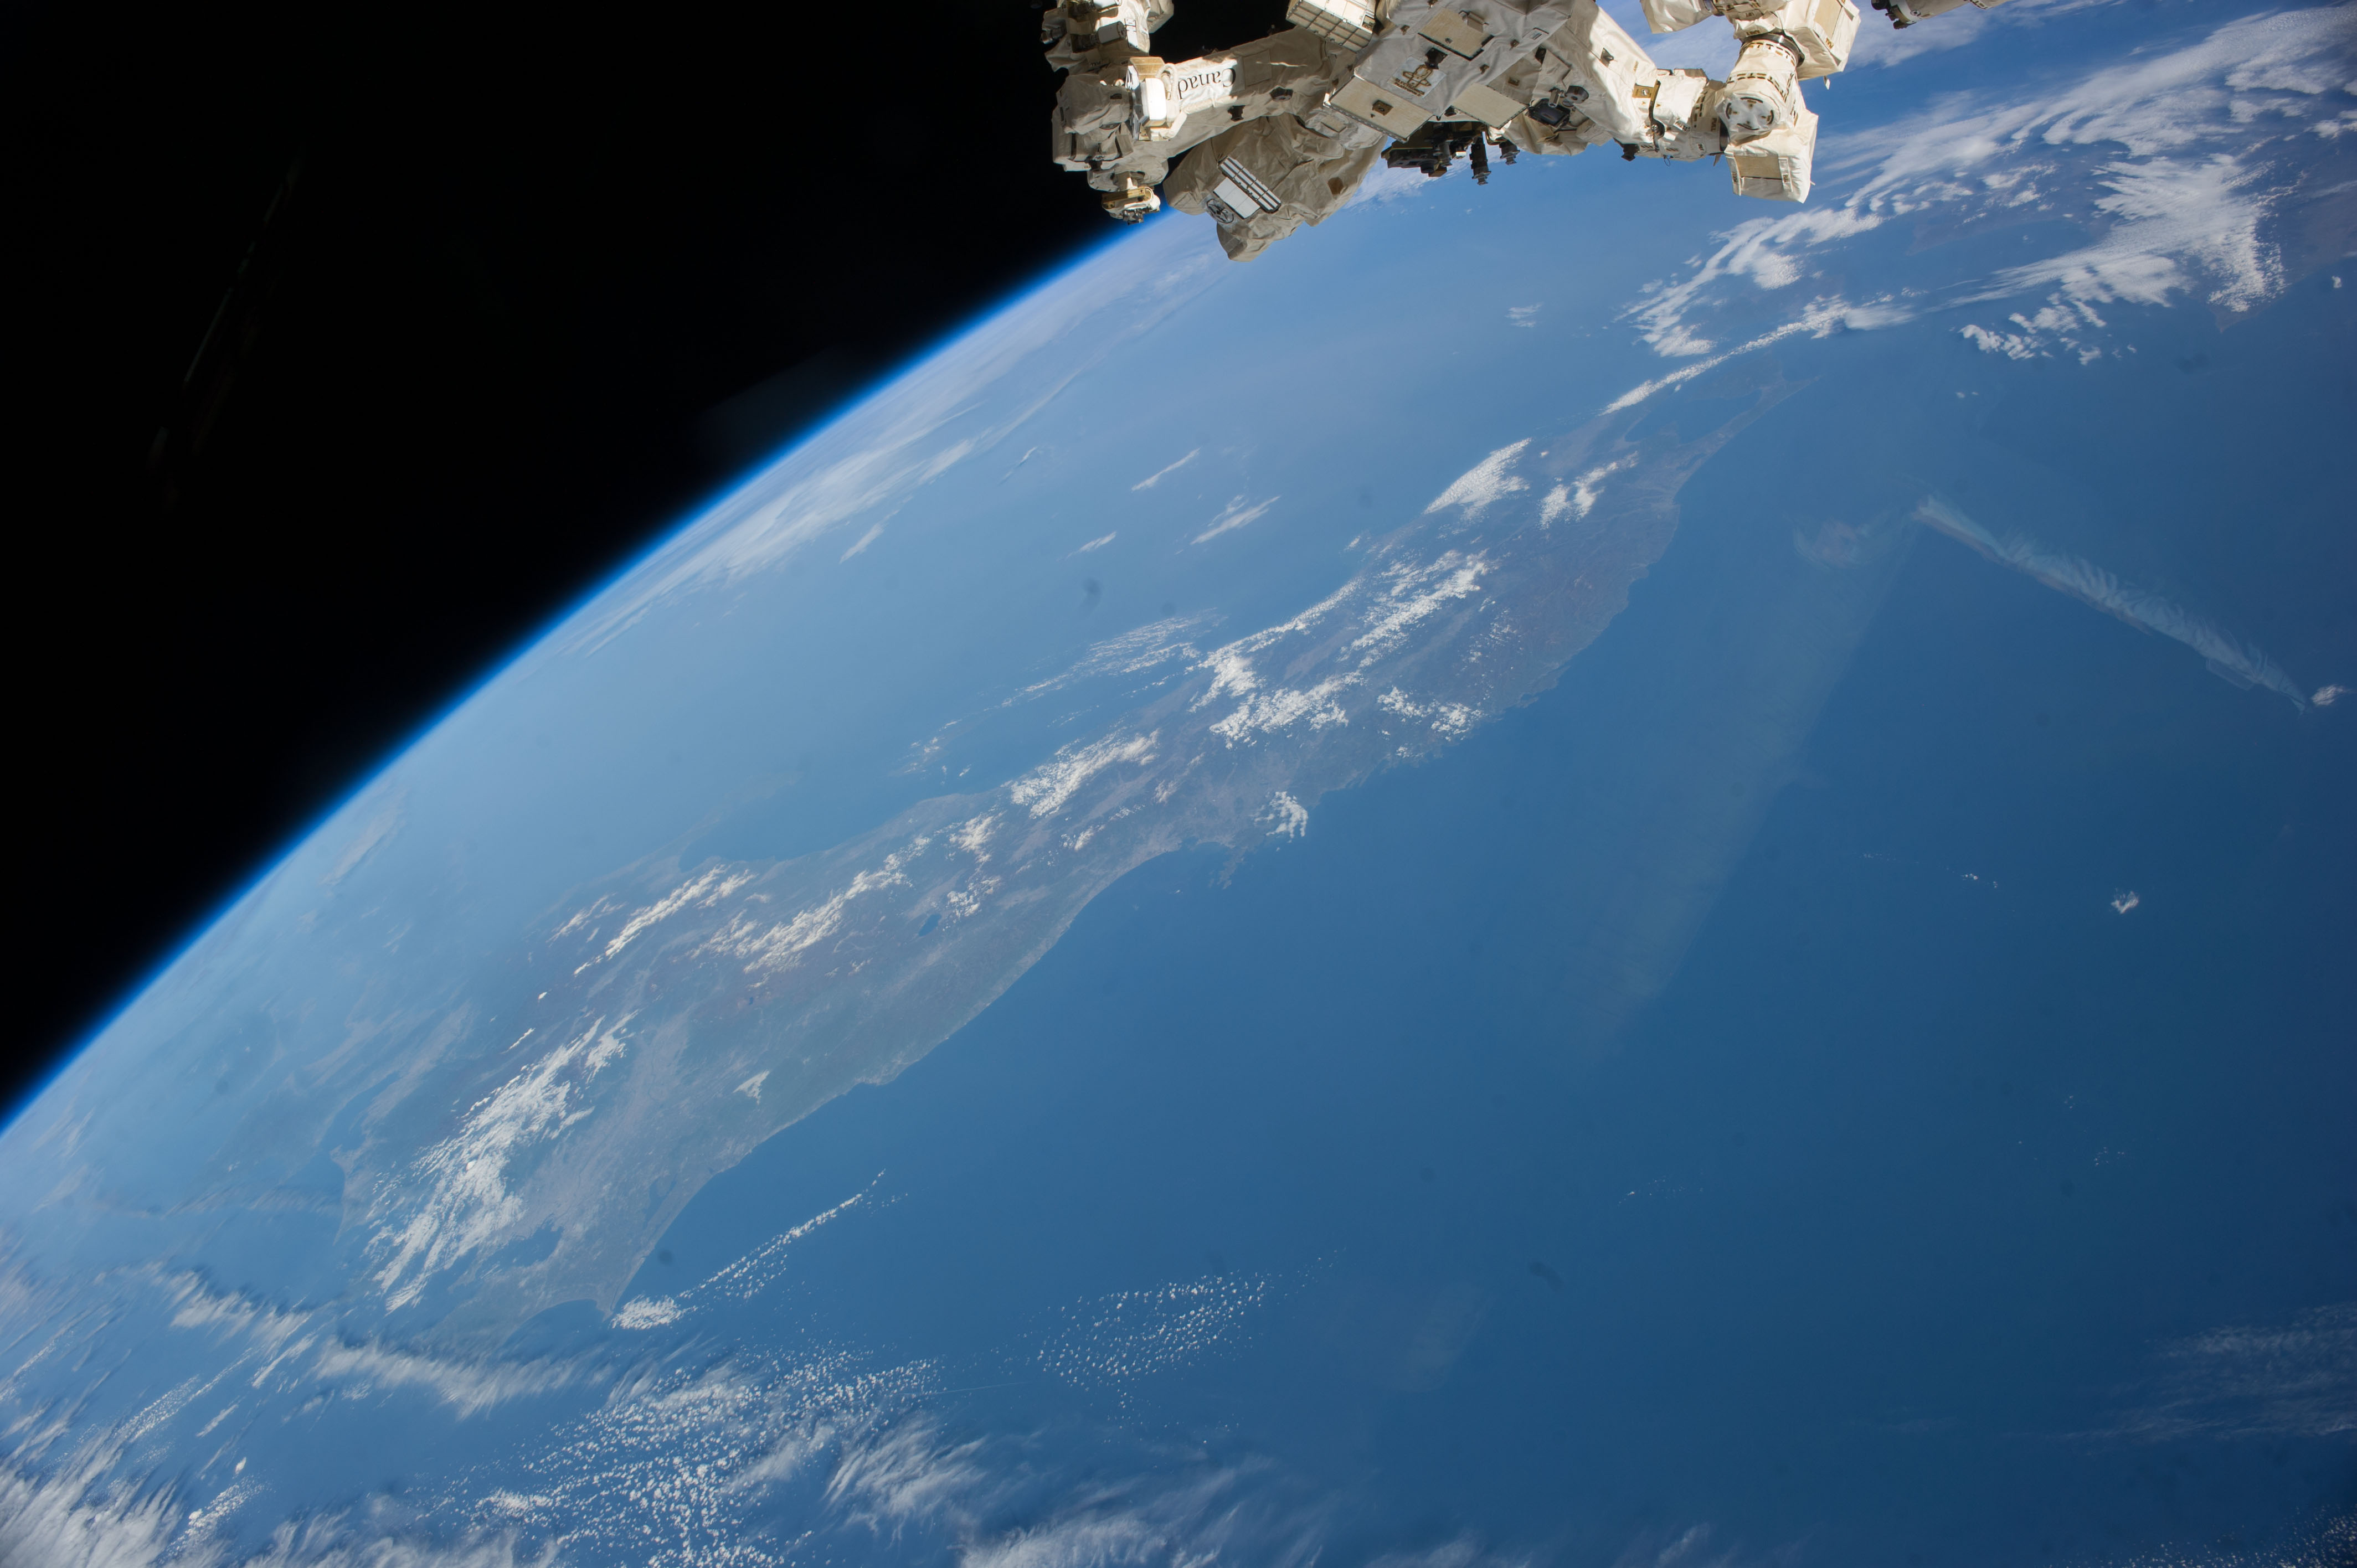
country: JAPAN
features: SENDAI, NIIGATA, TOKIO METRO AREA, SEA OF JAPAN, PACIFIC OCEAN, EARTH LIMB
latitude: 38.5
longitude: 140.8
